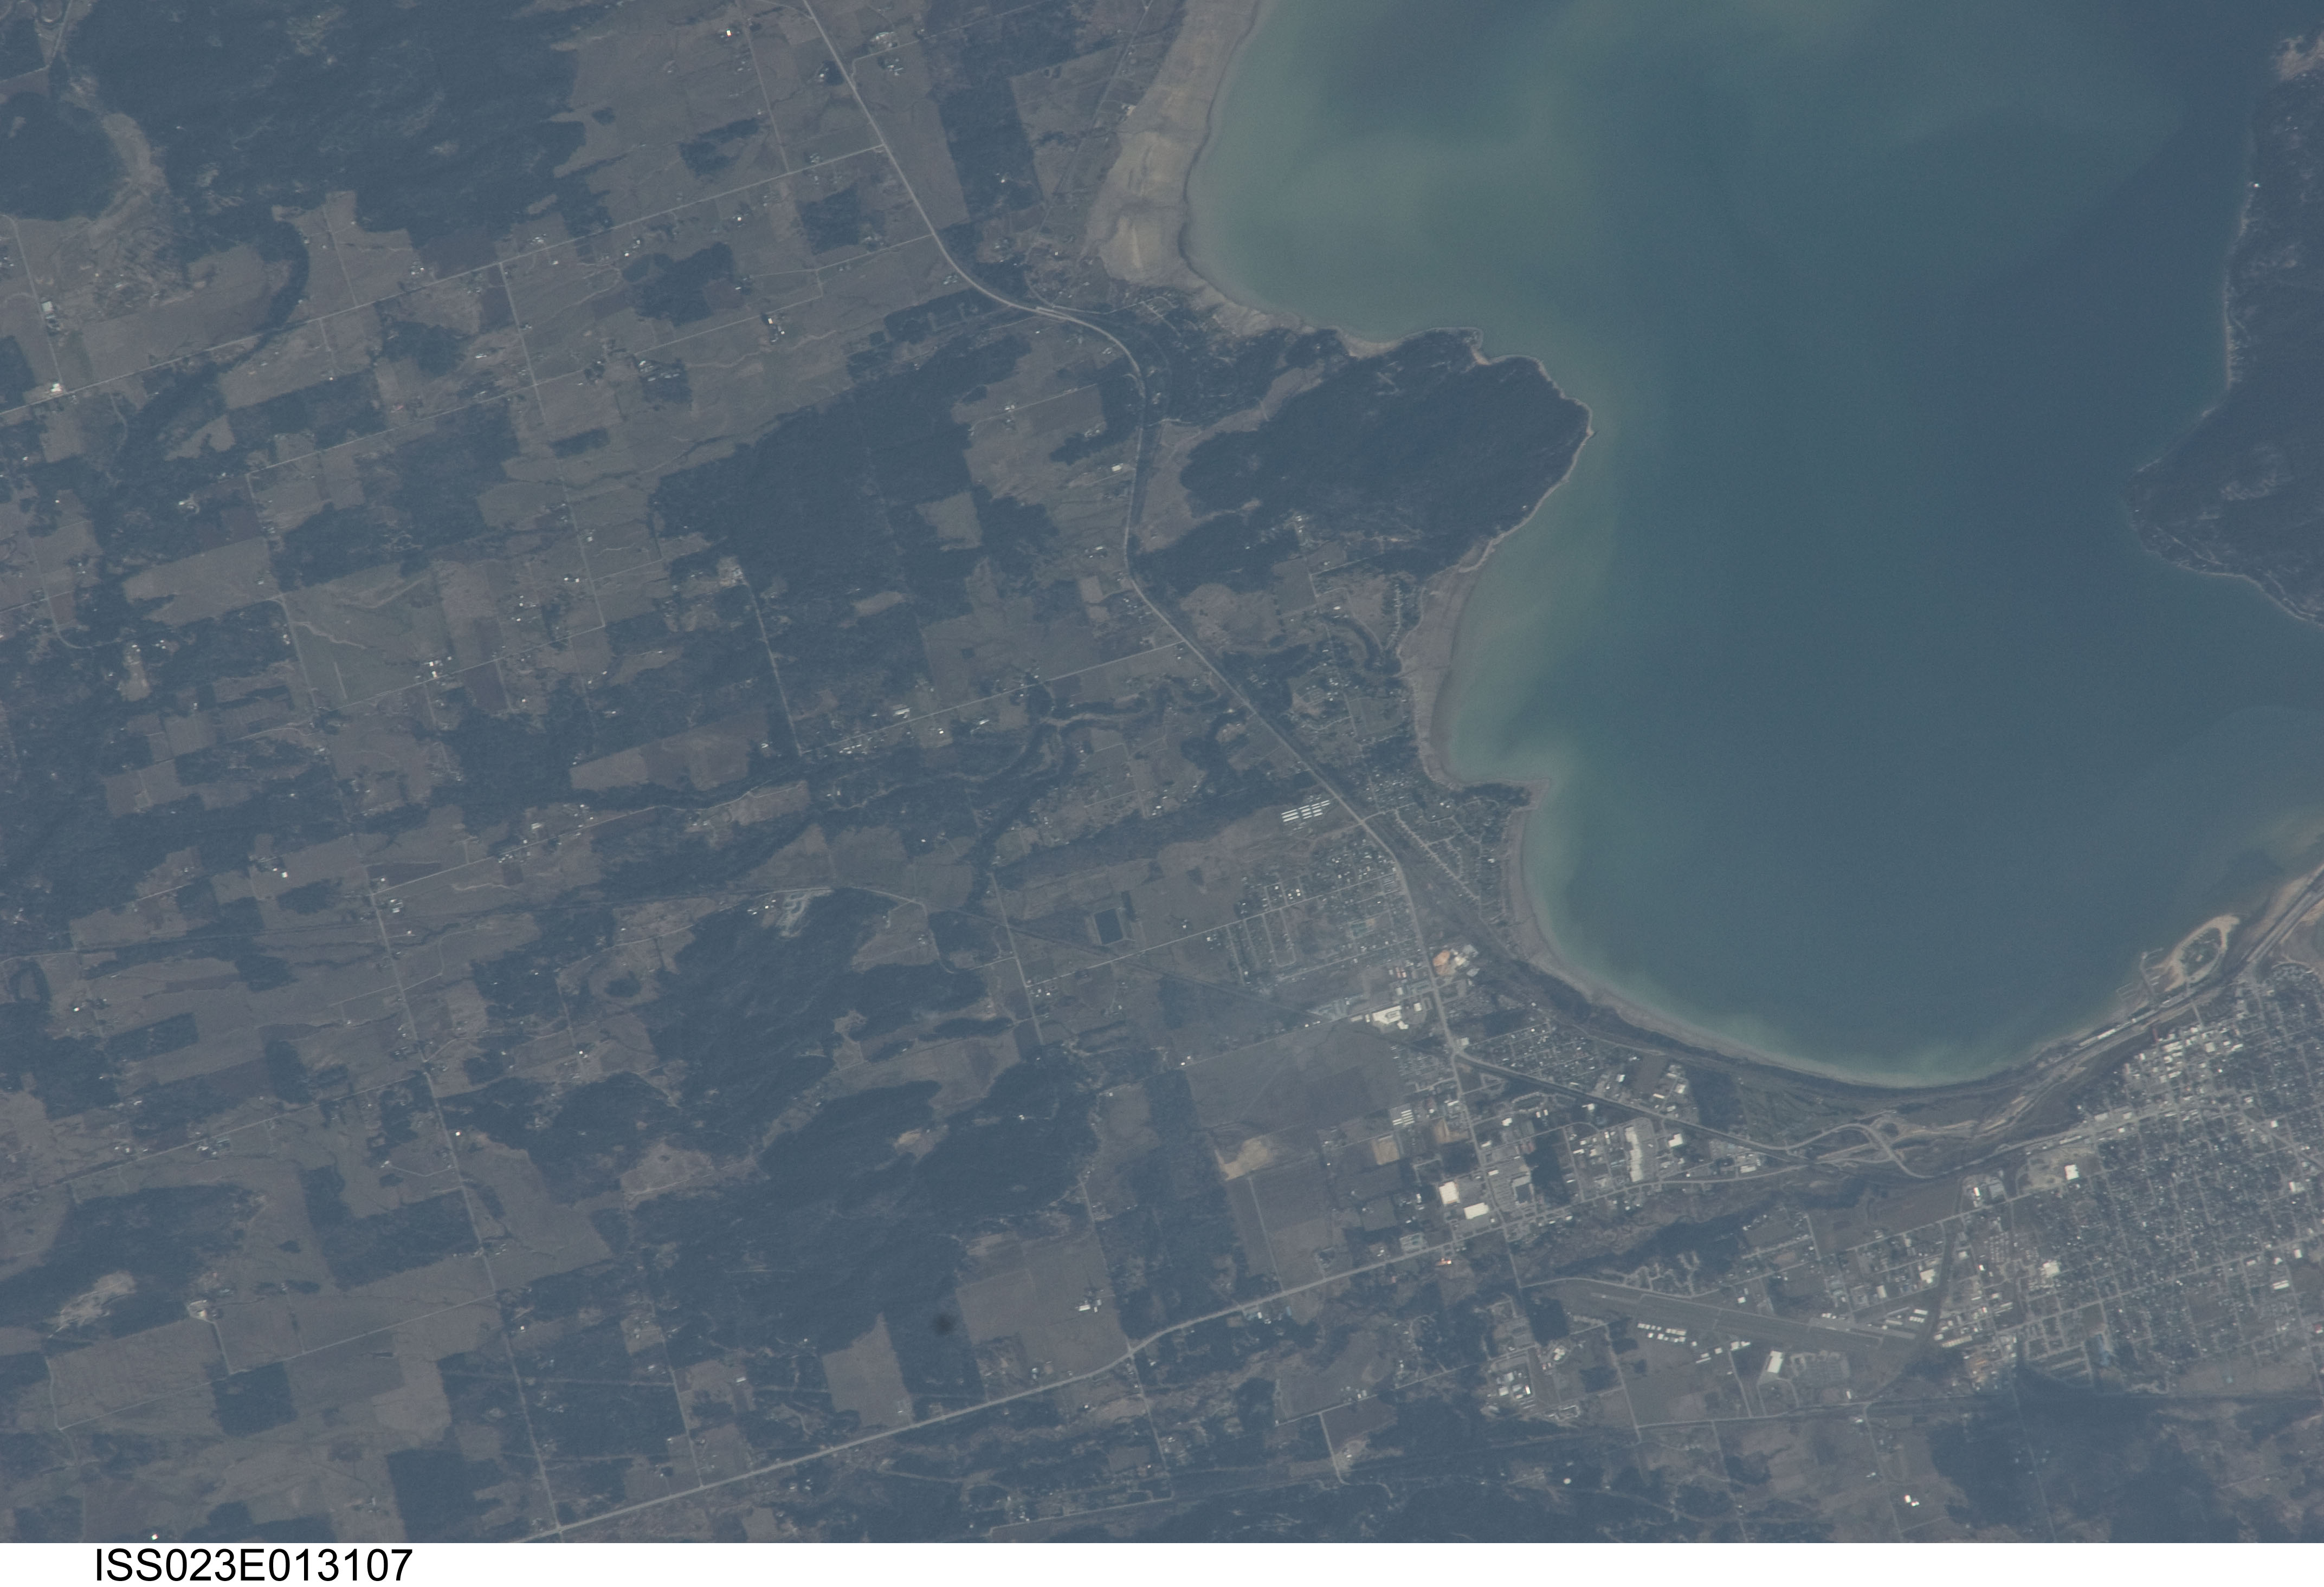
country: USA-IDAHO
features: SANDPOINT, L. PEND OREILLE, FOR., AGR.
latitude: 48.3
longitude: -116.5
